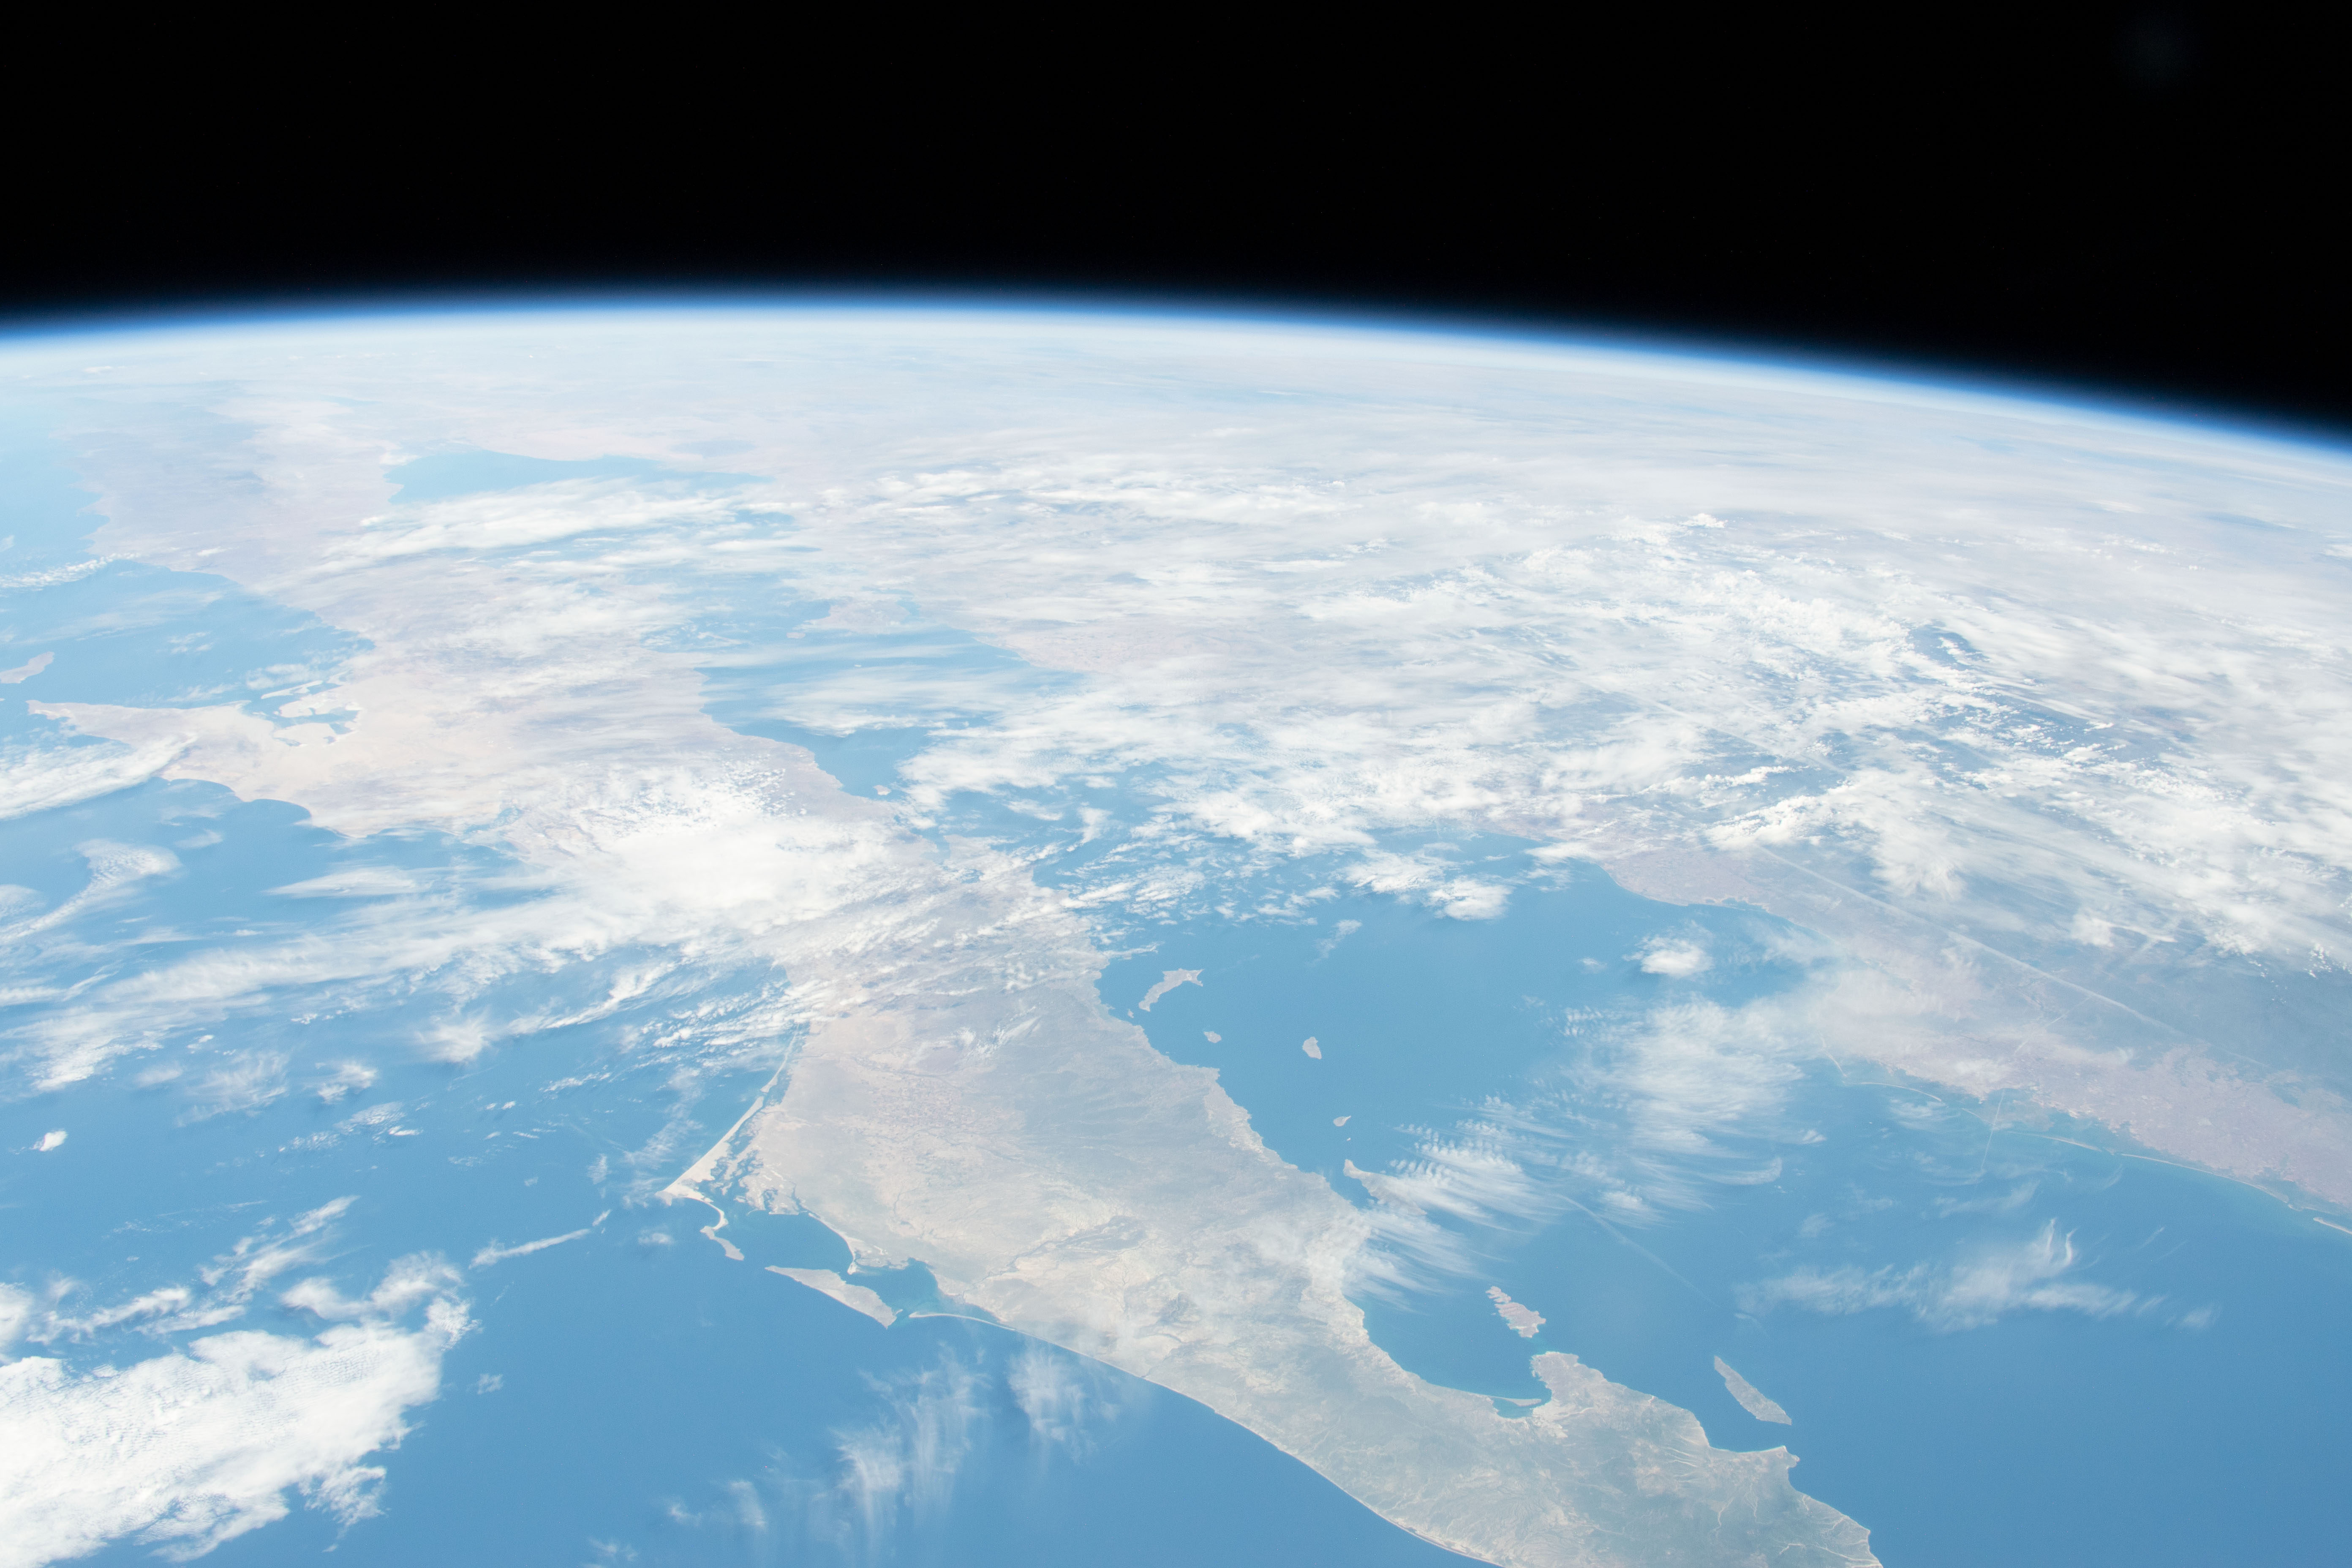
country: MEXICO
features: GULF OF CALIFORNIA, BAJA CALIFORNIA SUR
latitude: 28.0
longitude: -110.5
